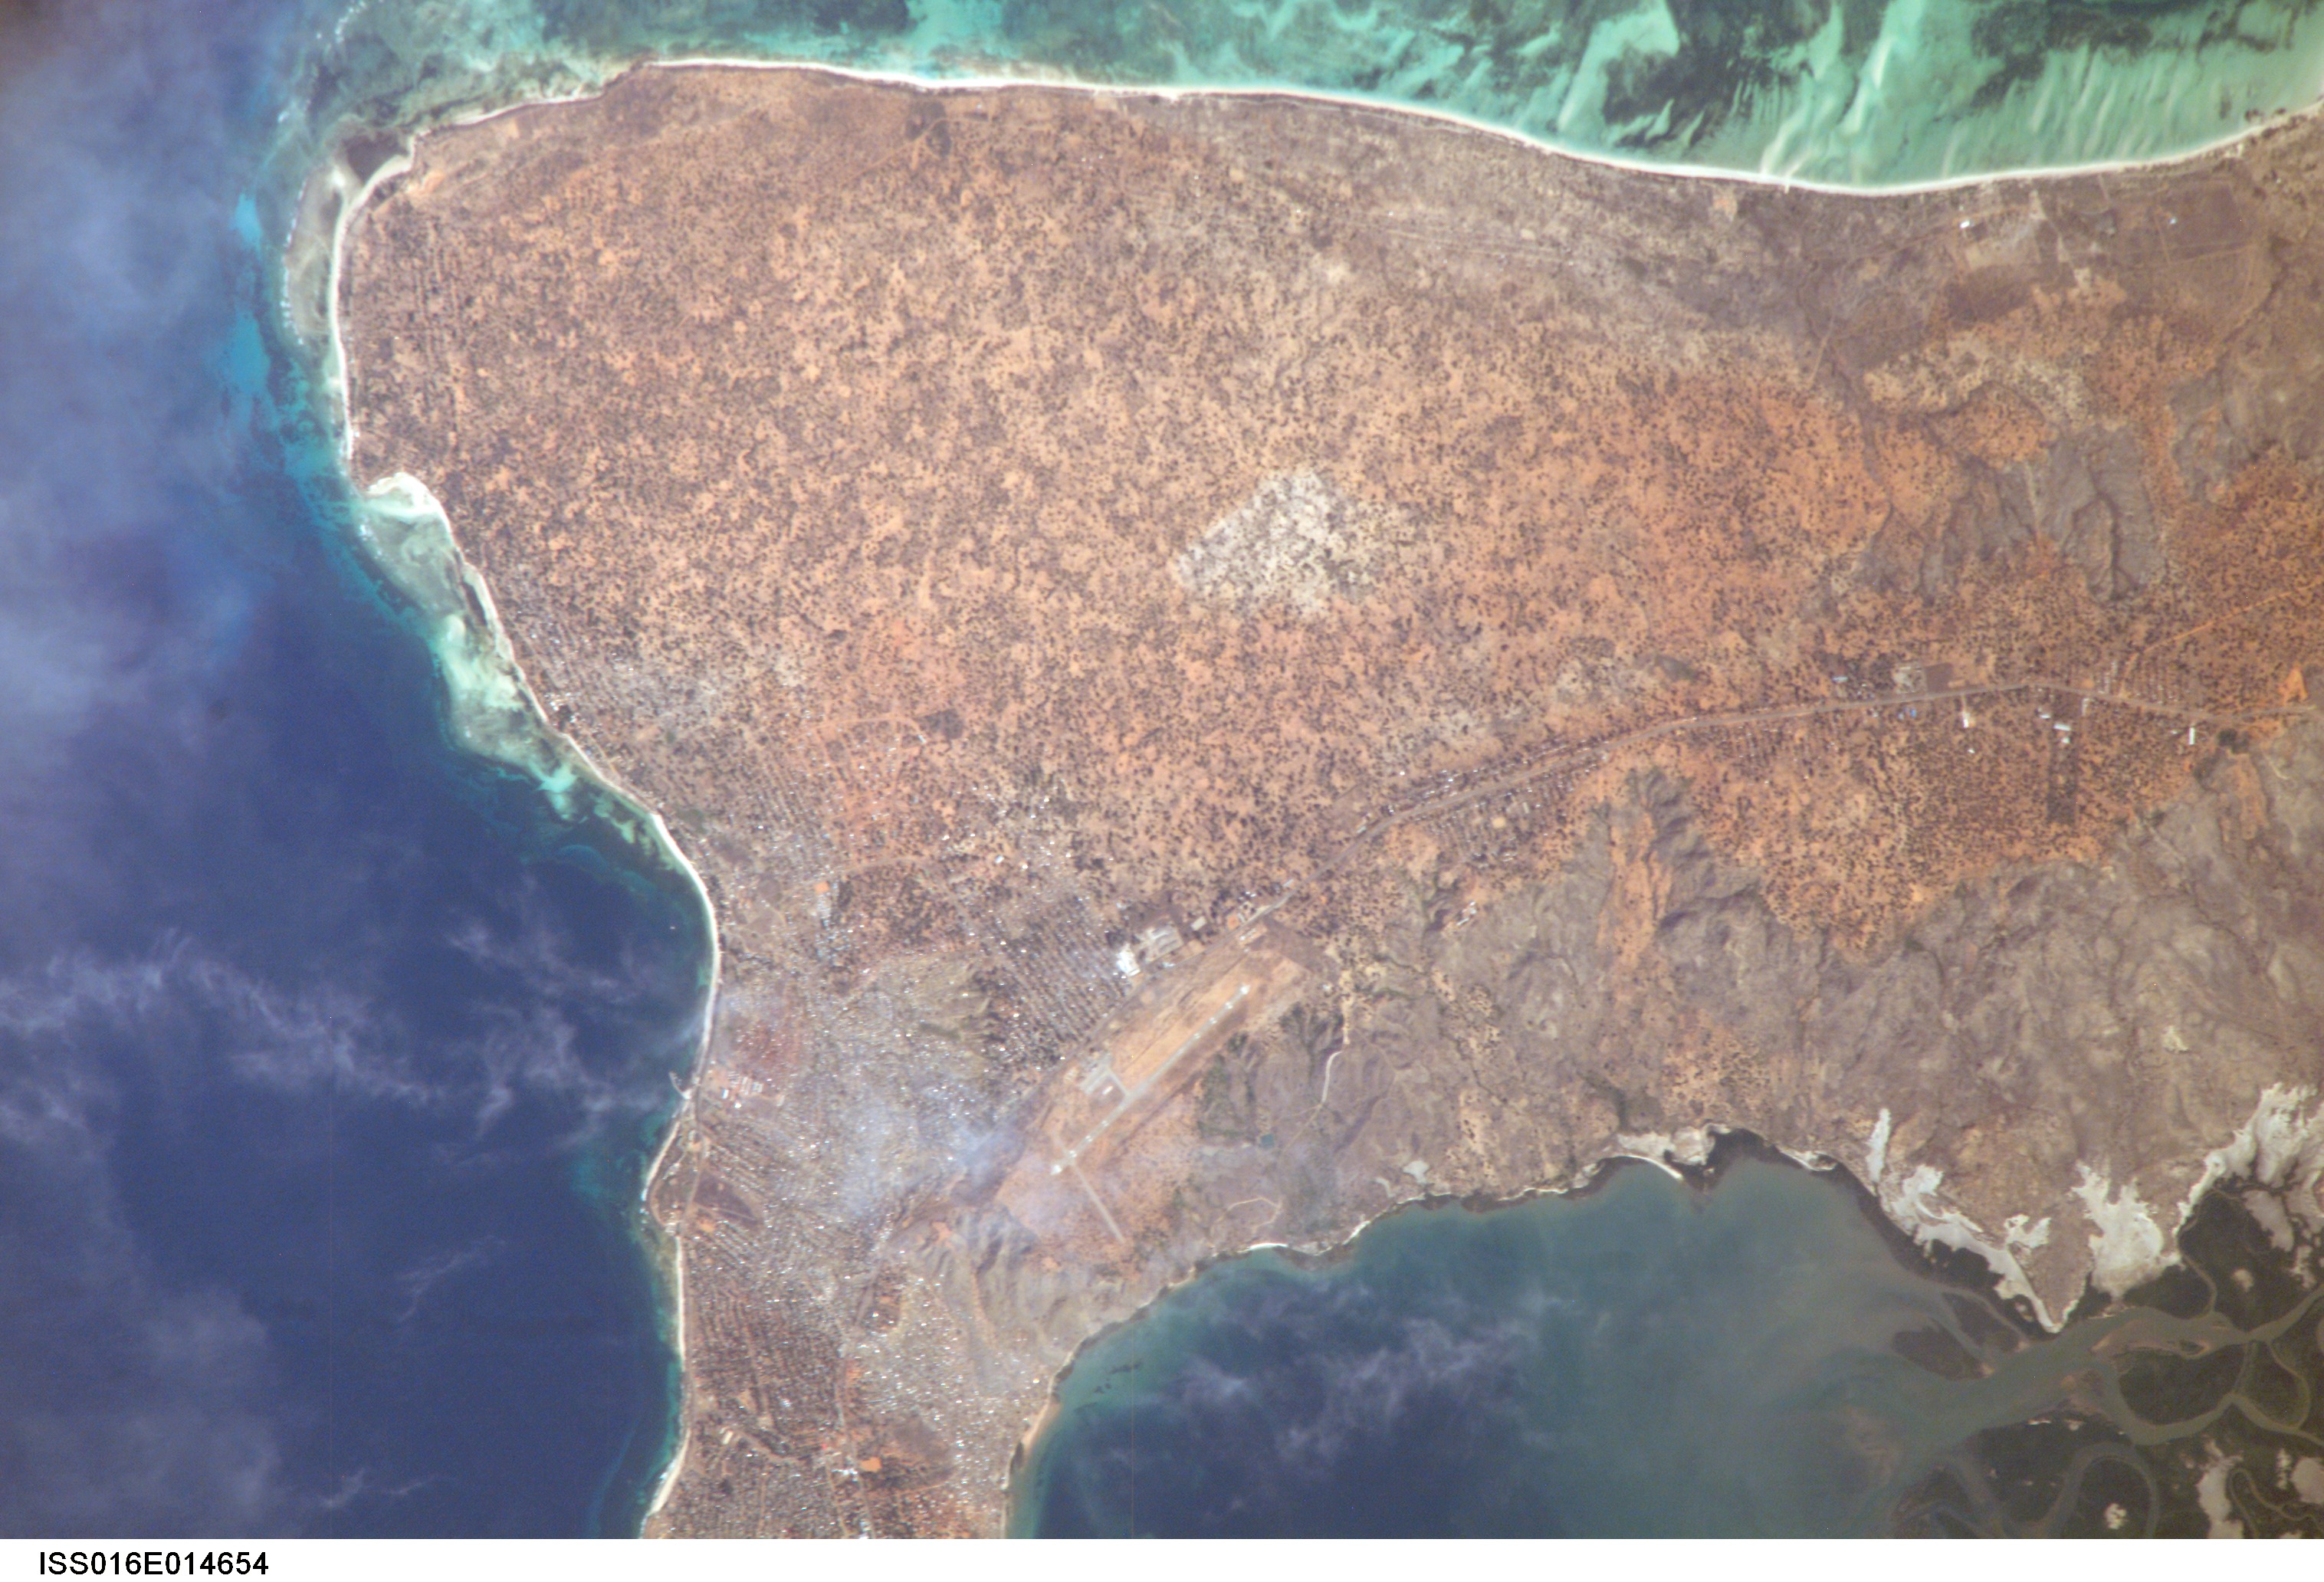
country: MOZAMBIQUE
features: PENINSULA, PEMBA BAY, MOZAMBIQUE, PEMBA,PEMBA, MOZAMBIQUE,PEMBA MOZAMBIQUE, PEMBA AIRPORT (FQPB),PEMBA AIRPORT,PEMBA,MOZAMBIQUE,PEMBA BAY
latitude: -13.0
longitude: 40.5
